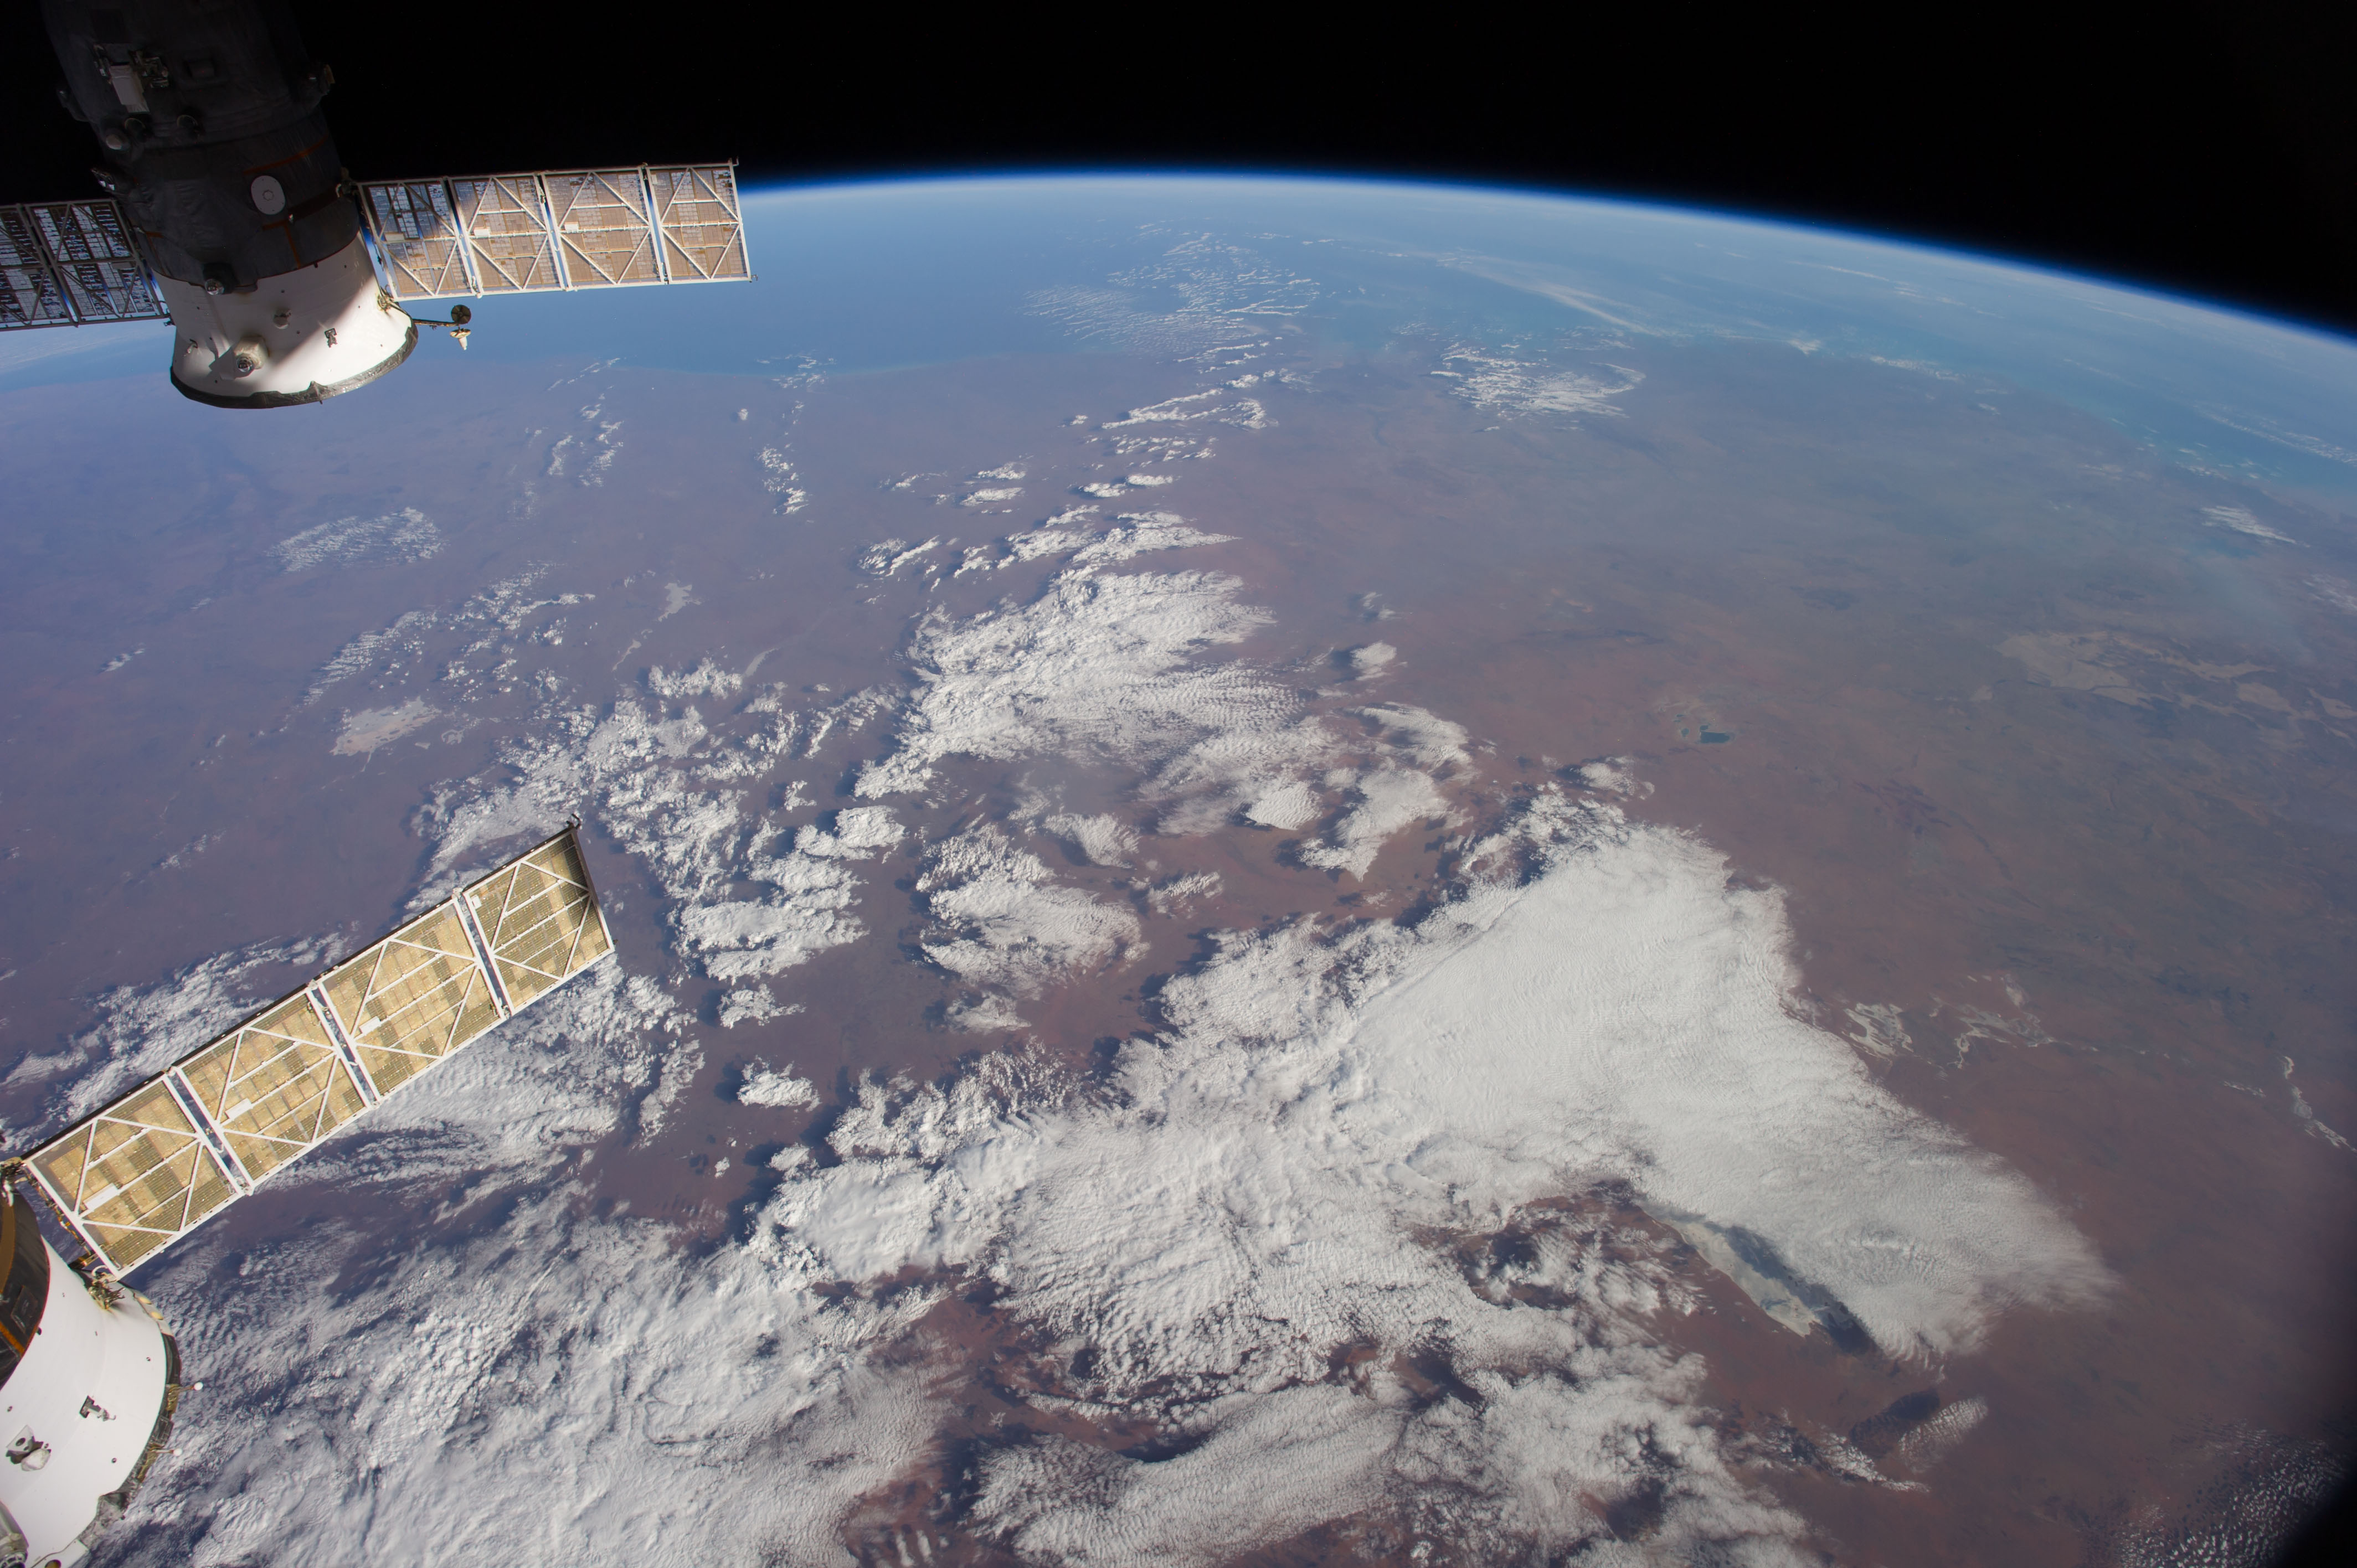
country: AUSTRALIA-WA
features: INDIAN O., L. GREGORY, L. MACKAY, GREAT SANDY DES., ATMOSPHERIC LIMB
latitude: -22.0
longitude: 125.5
